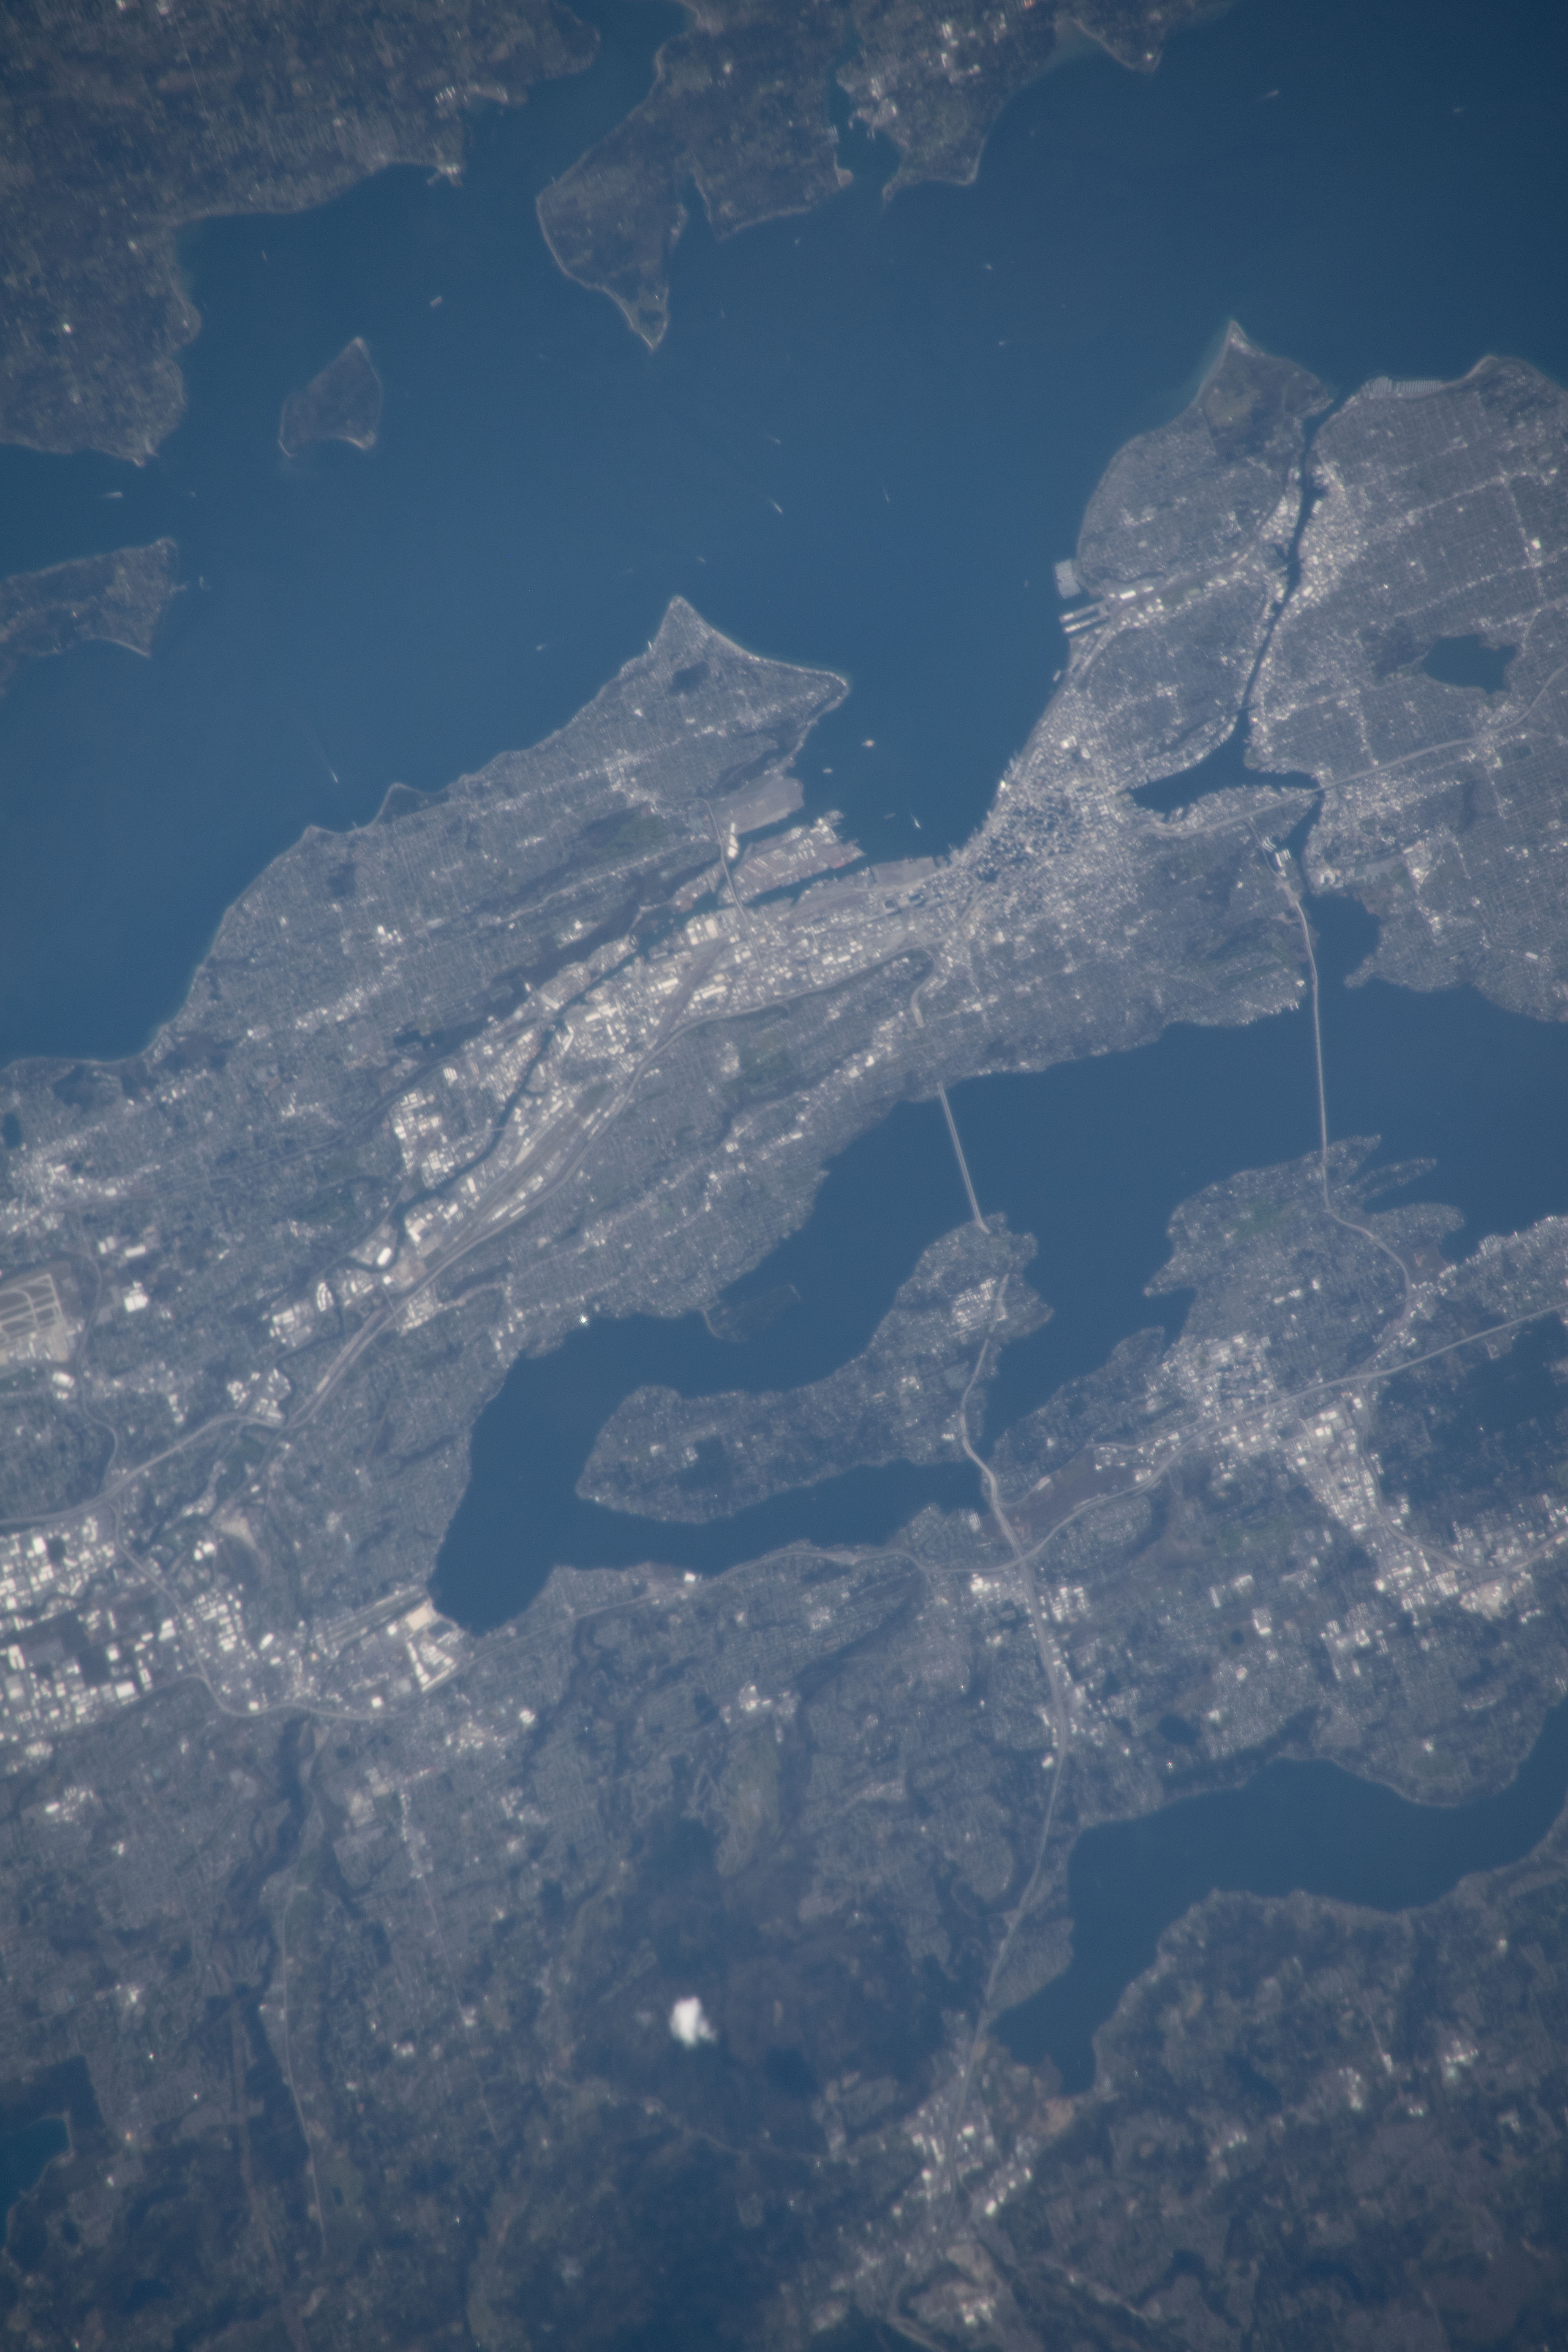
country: USA-WASHINGTON
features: LAKE WASHINGTON, LAKE SAMMAMISH, SEATTLE
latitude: 47.6
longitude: -122.3
